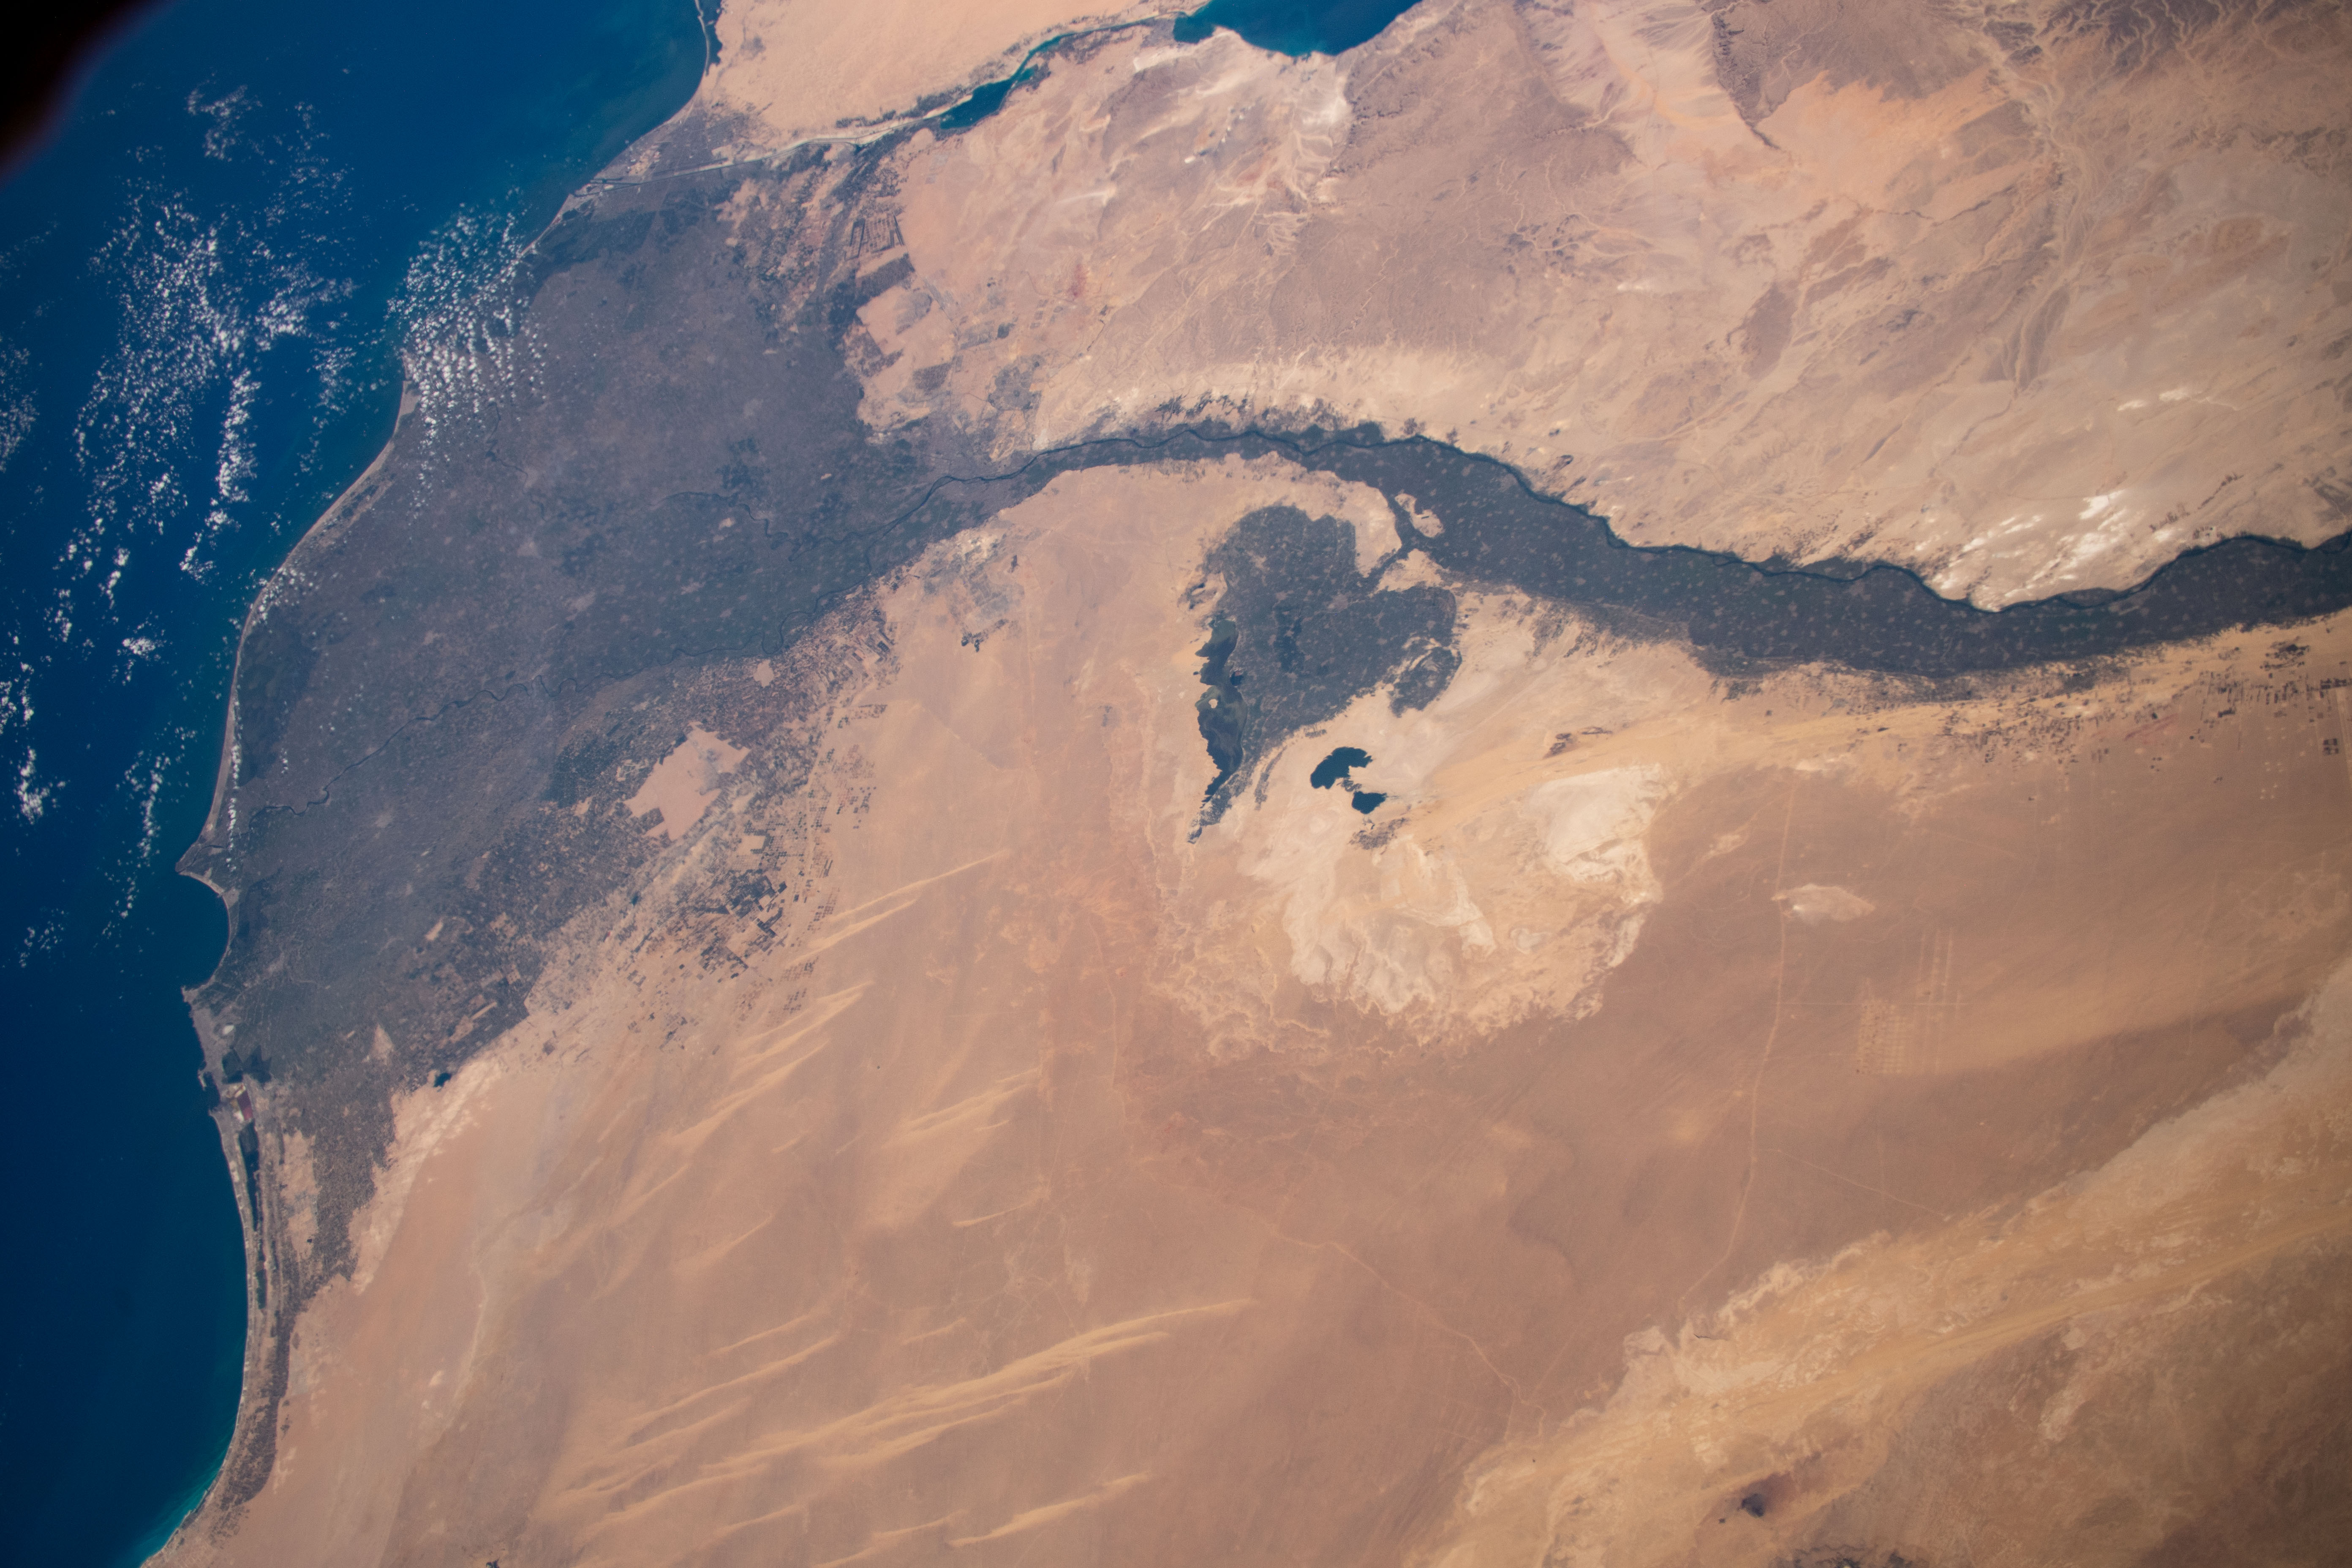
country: EGYPT
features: NILE DELTA, FAIYUM, MENIA
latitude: 29.0
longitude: 30.5
